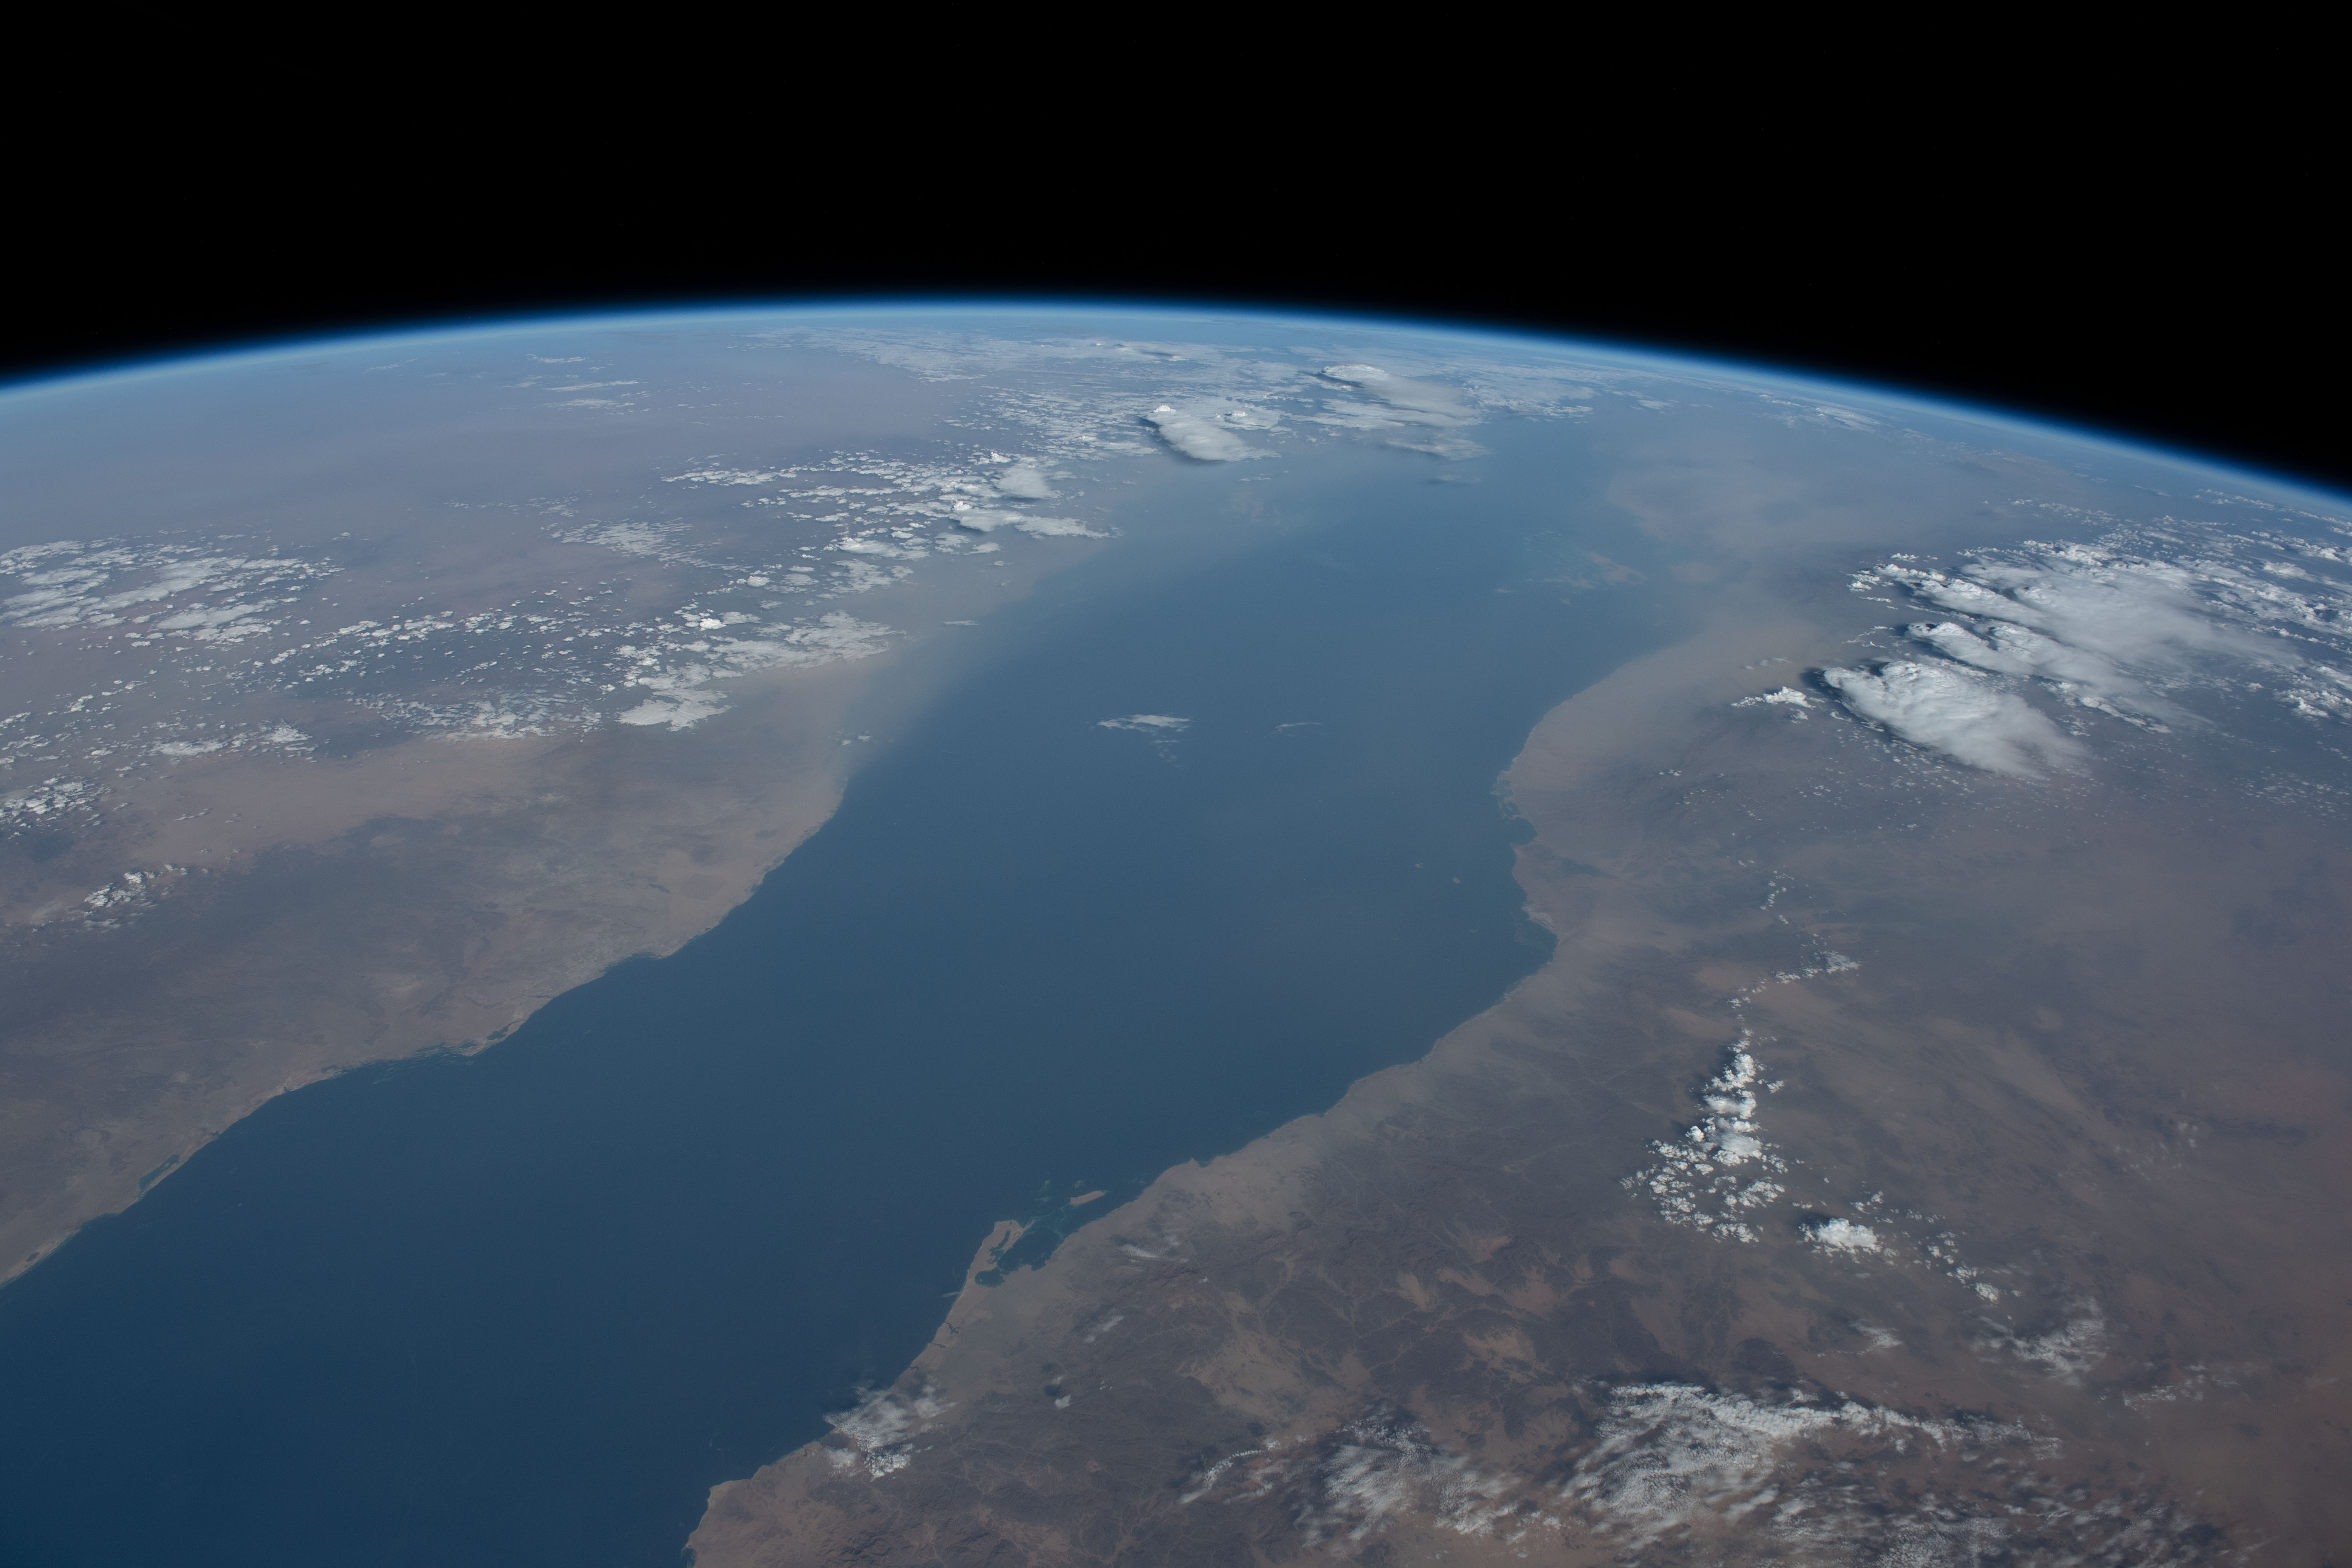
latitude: 19.1
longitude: 39.6
